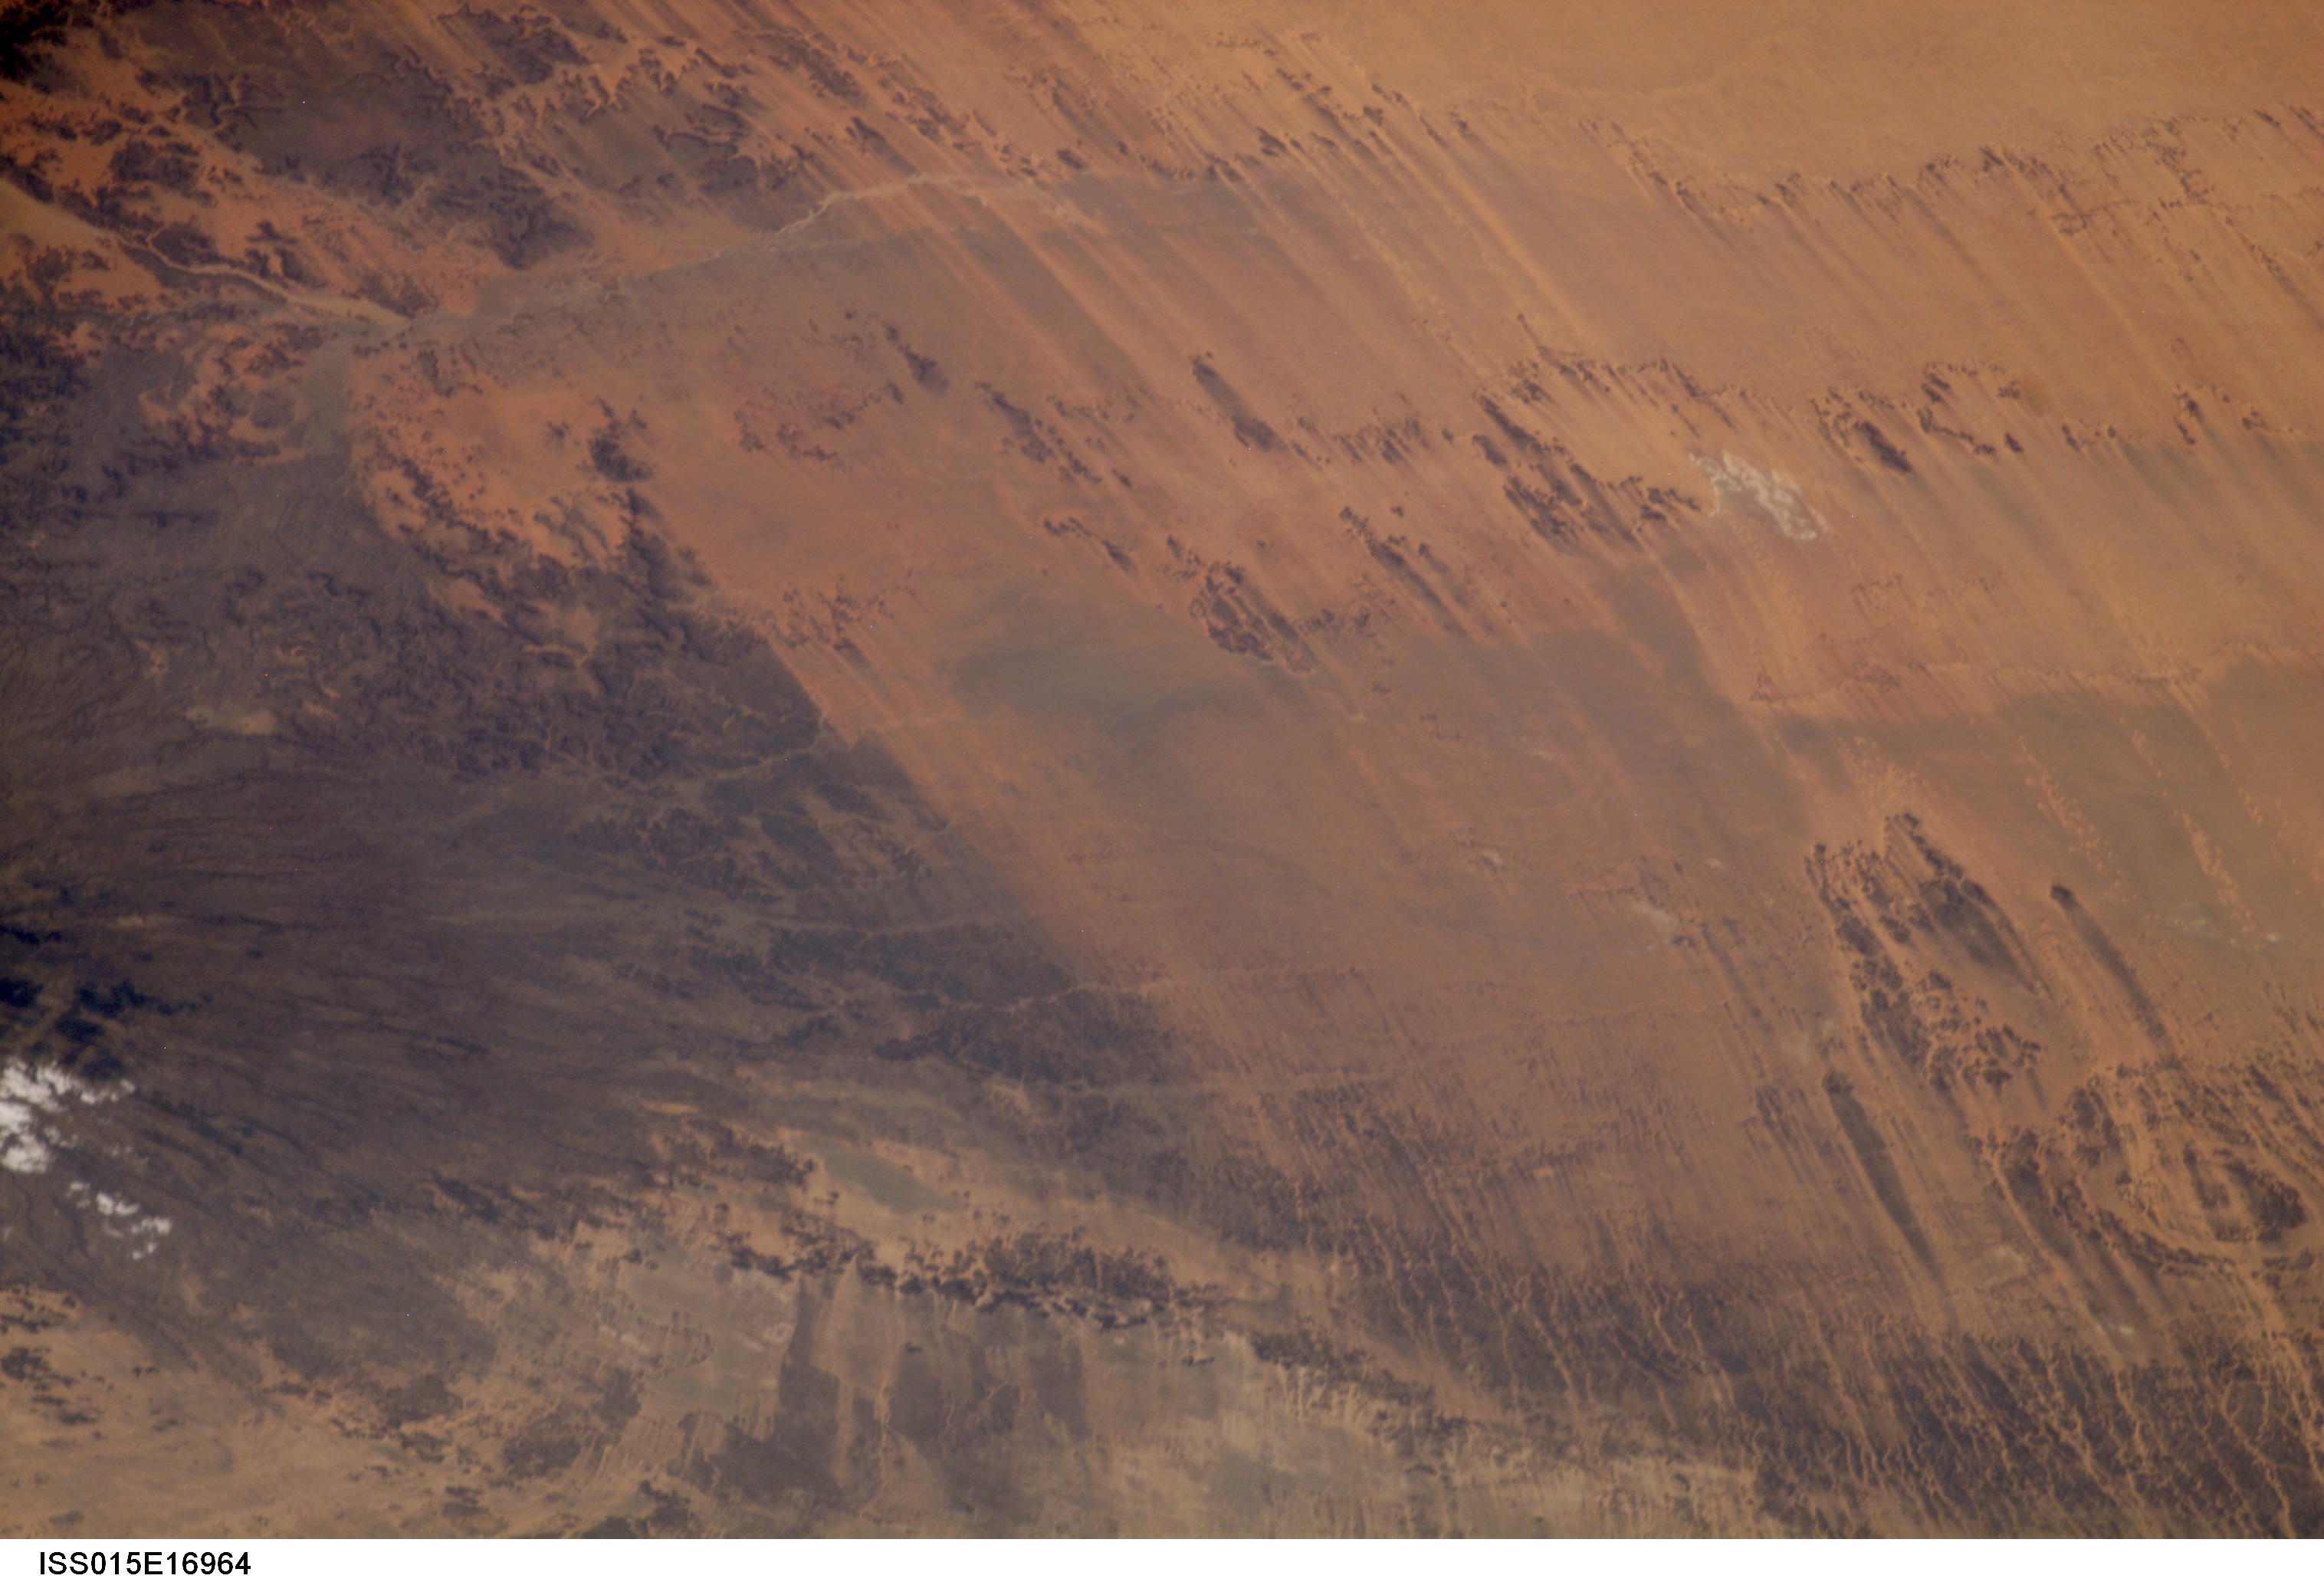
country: CHAD
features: WIND STREAKS, AOROUNGA
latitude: 19.5
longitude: 19.0
